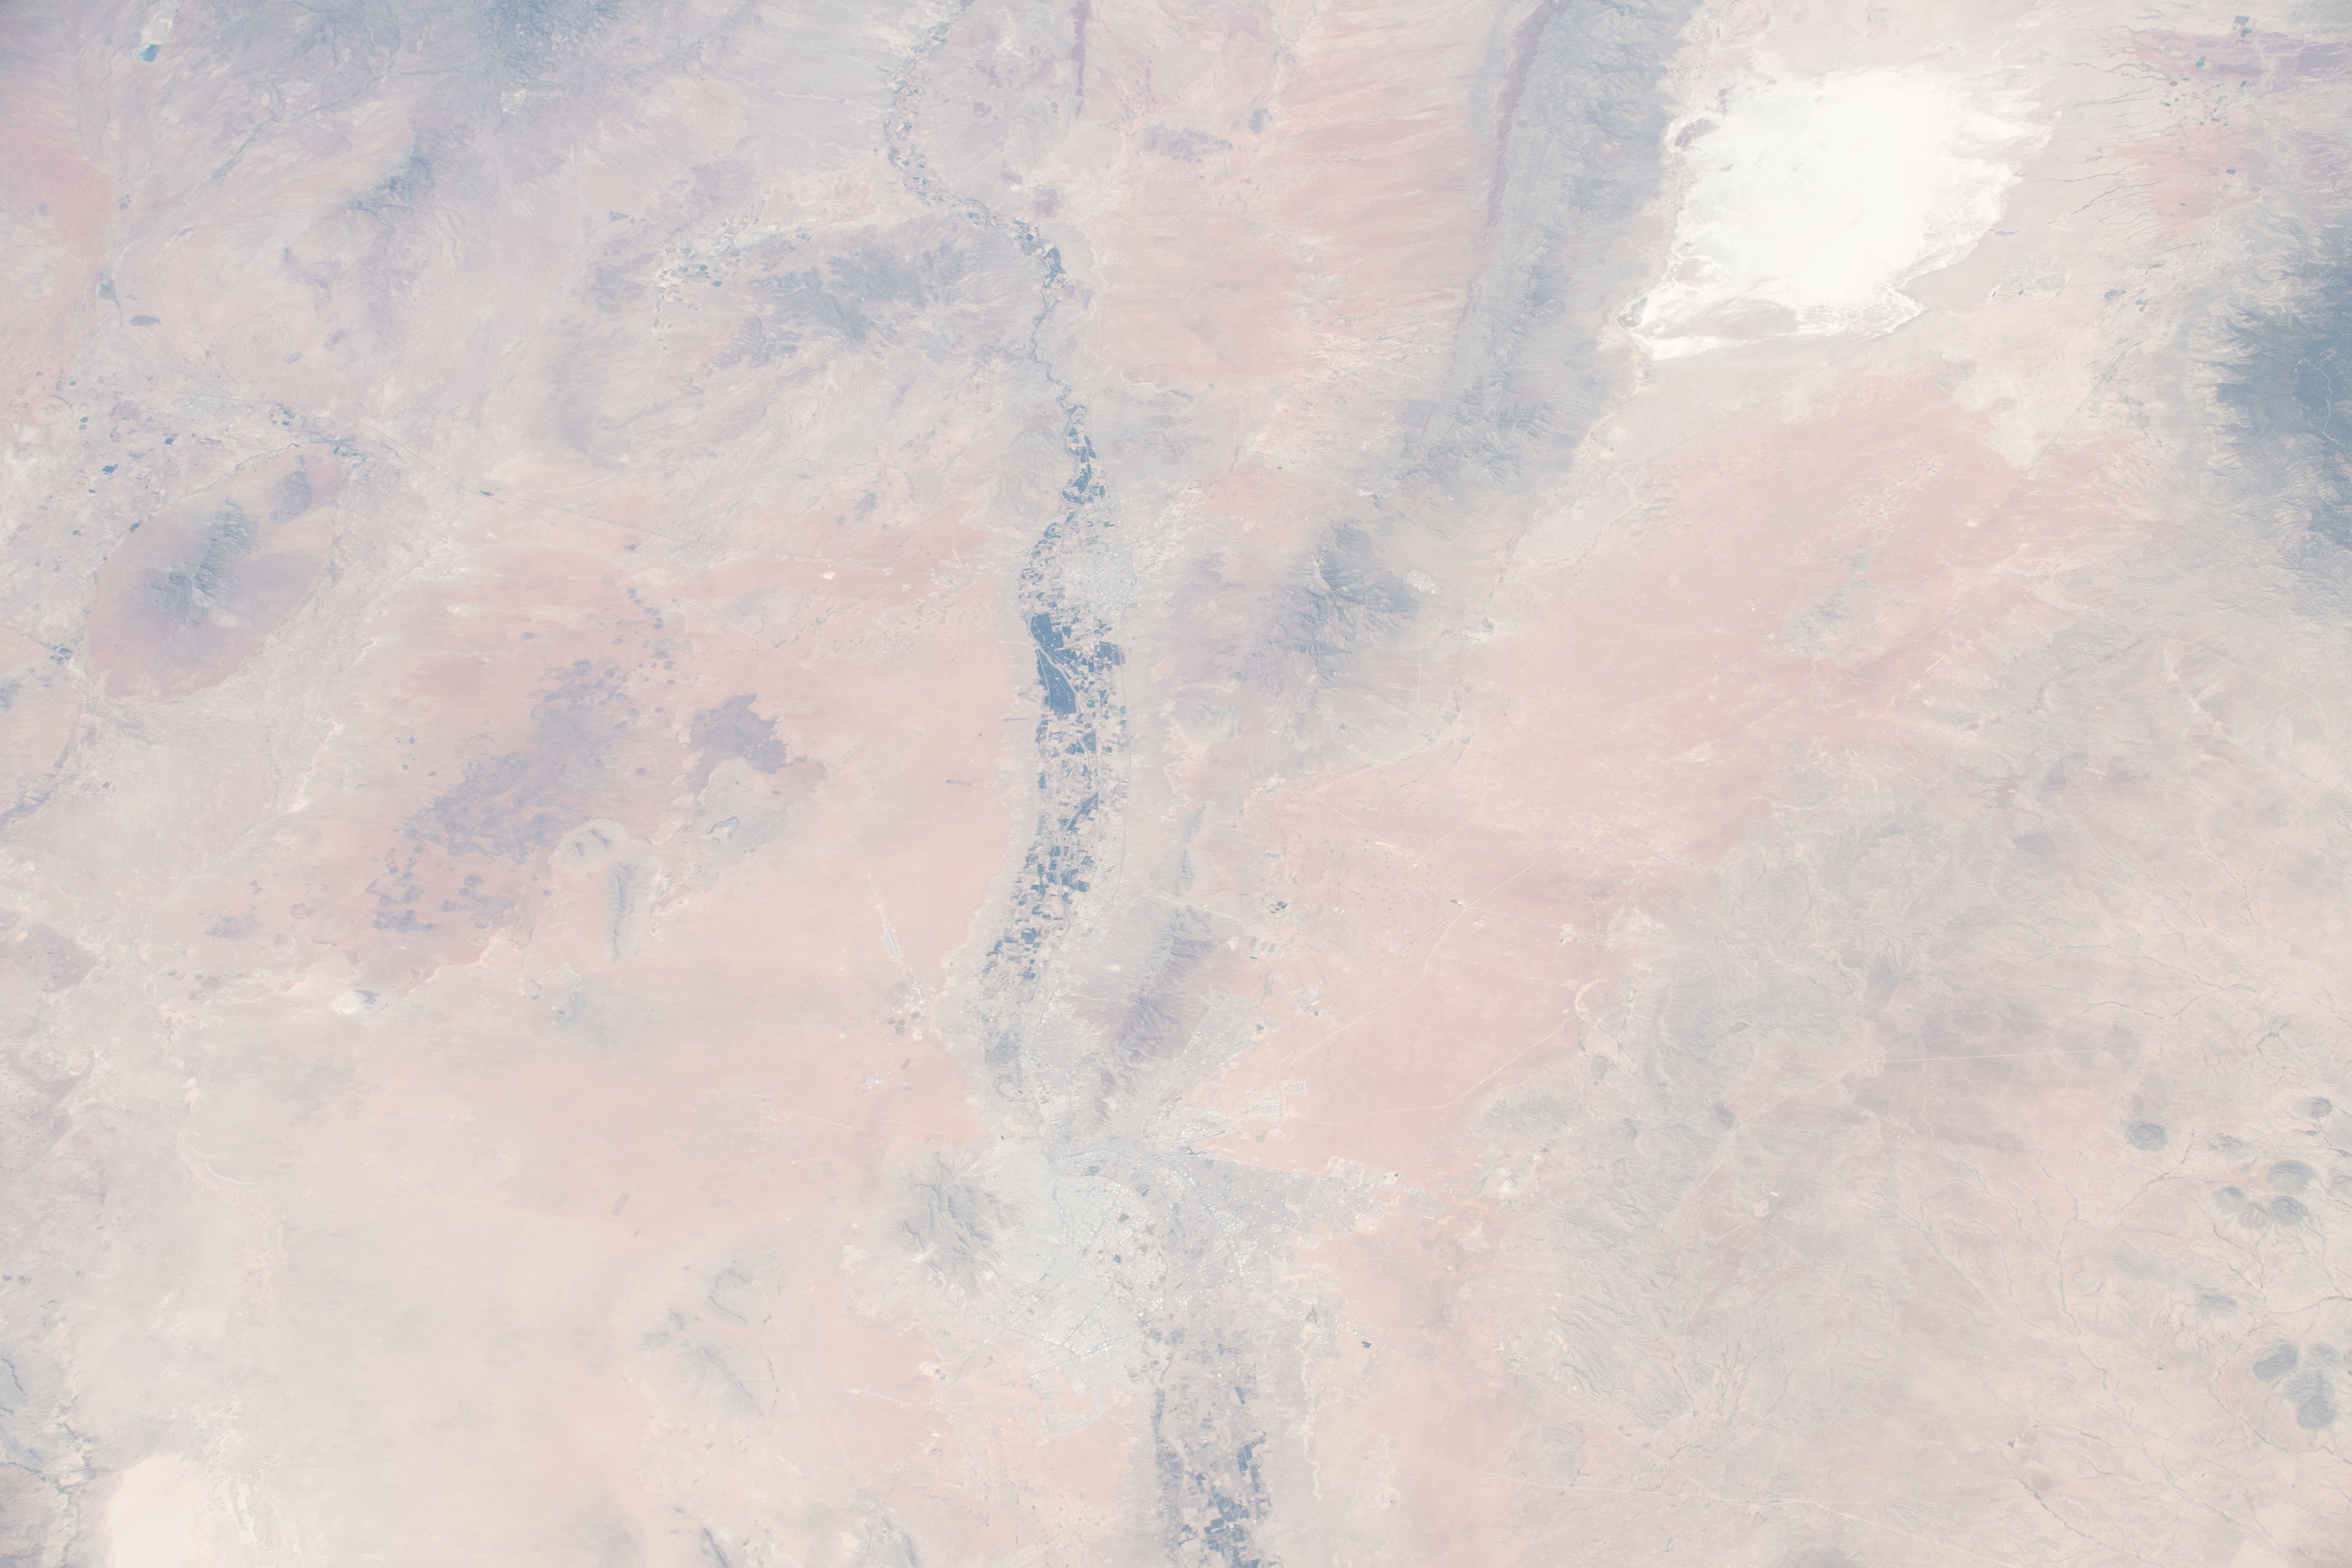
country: USA-NEW MEXICO
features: FORT BLISS, TEXAS, EL PASO, CIUDAD JUAREZ, MEXICO, WHITE SANDS NATIONAL MONUMENT, NEW MEXICO
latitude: 32.1
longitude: -106.6
